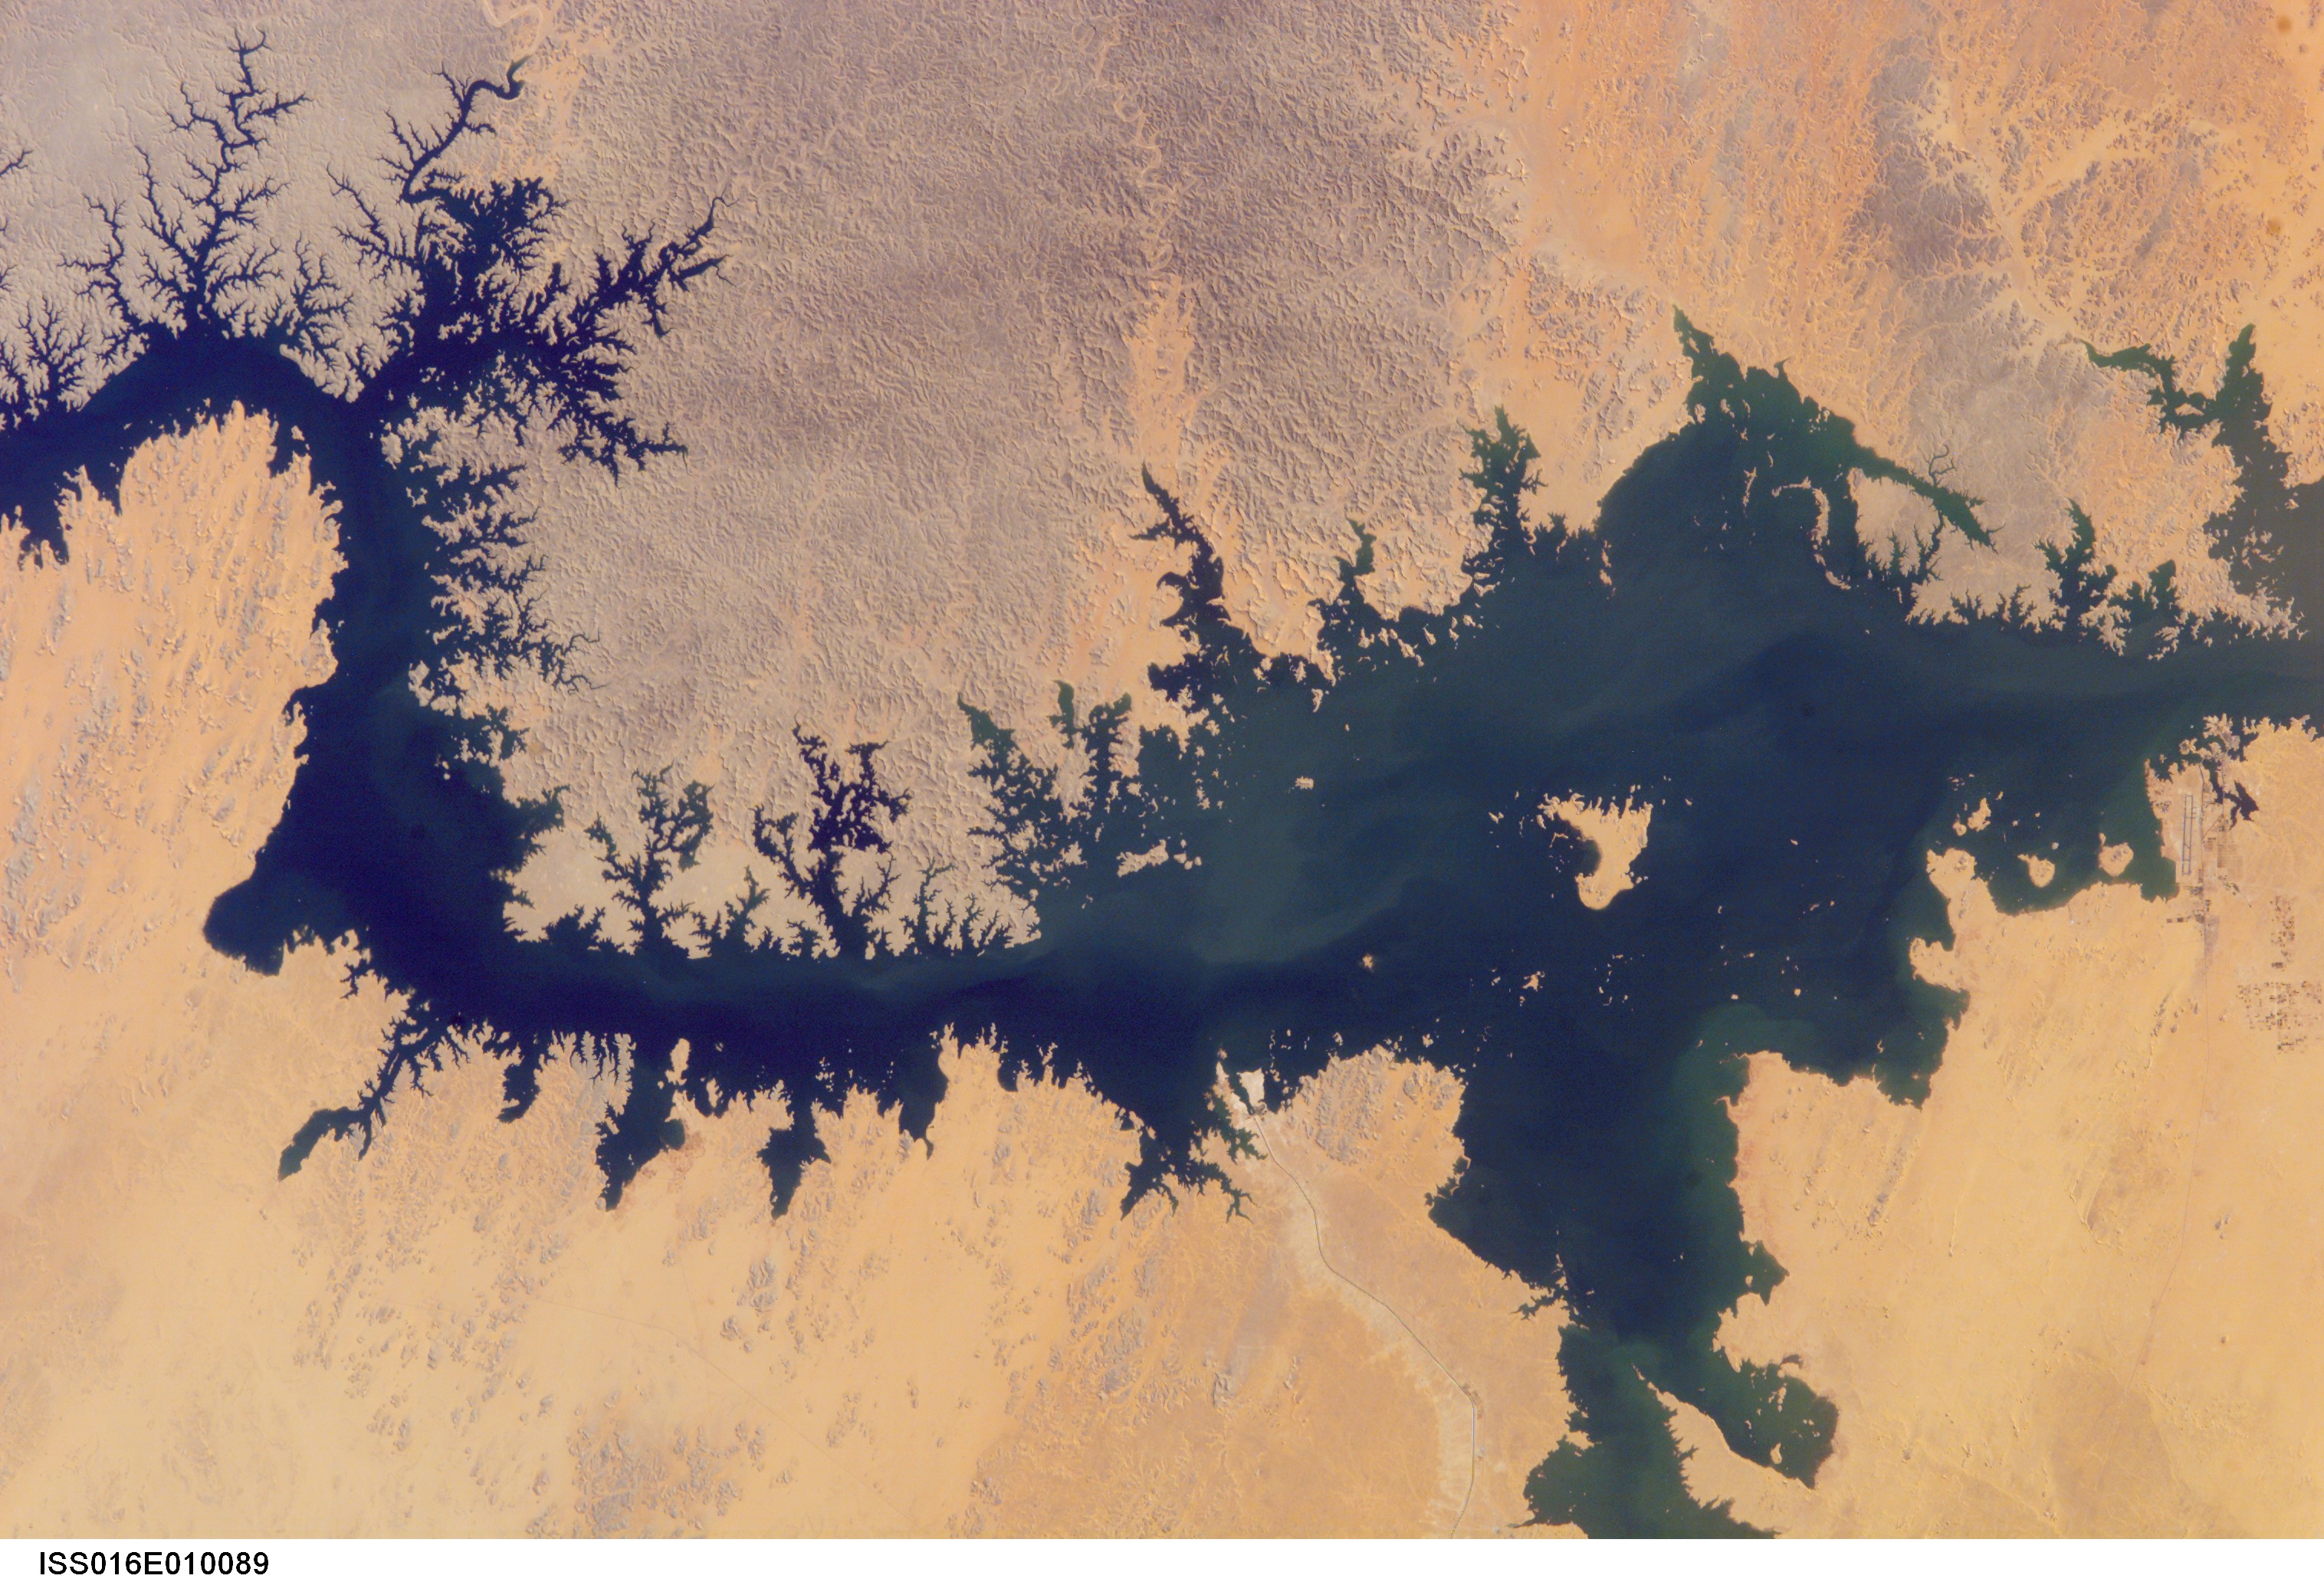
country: EGYPT
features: S. LAKE NASSER, SED., WADIS
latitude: 22.5
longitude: 32.0
